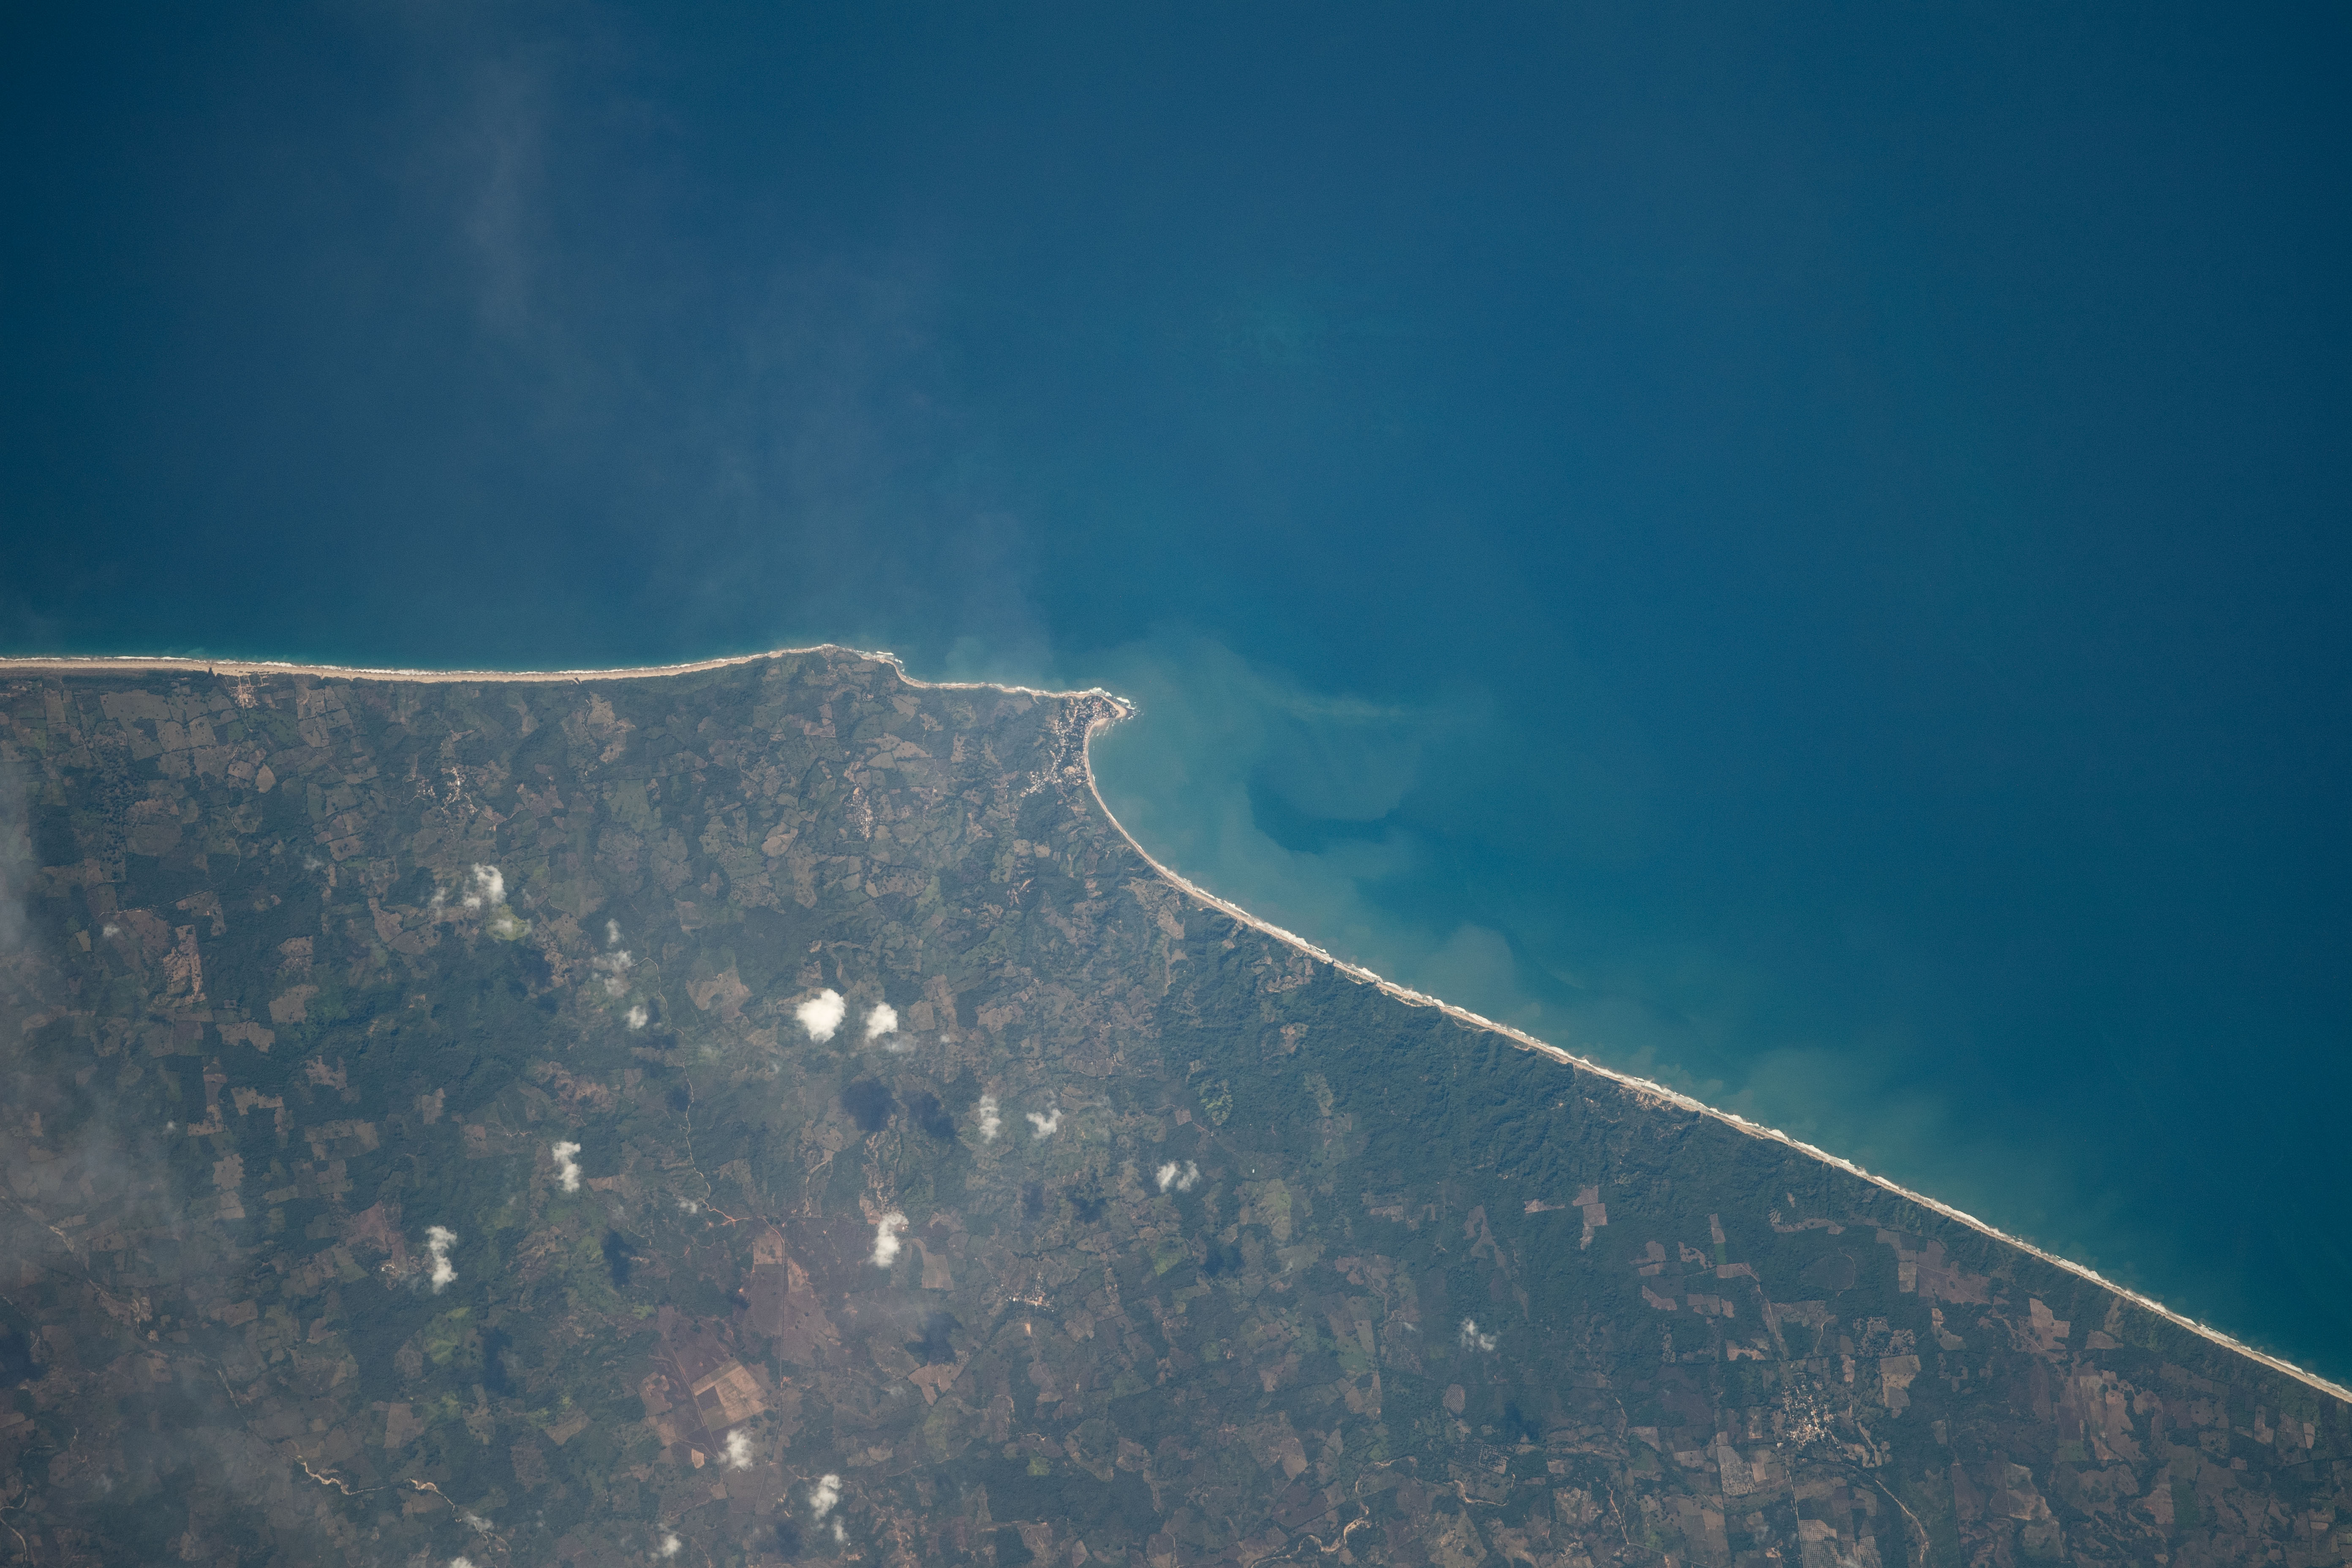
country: MEXICO
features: MALDONADO
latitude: 16.3
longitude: -98.6
